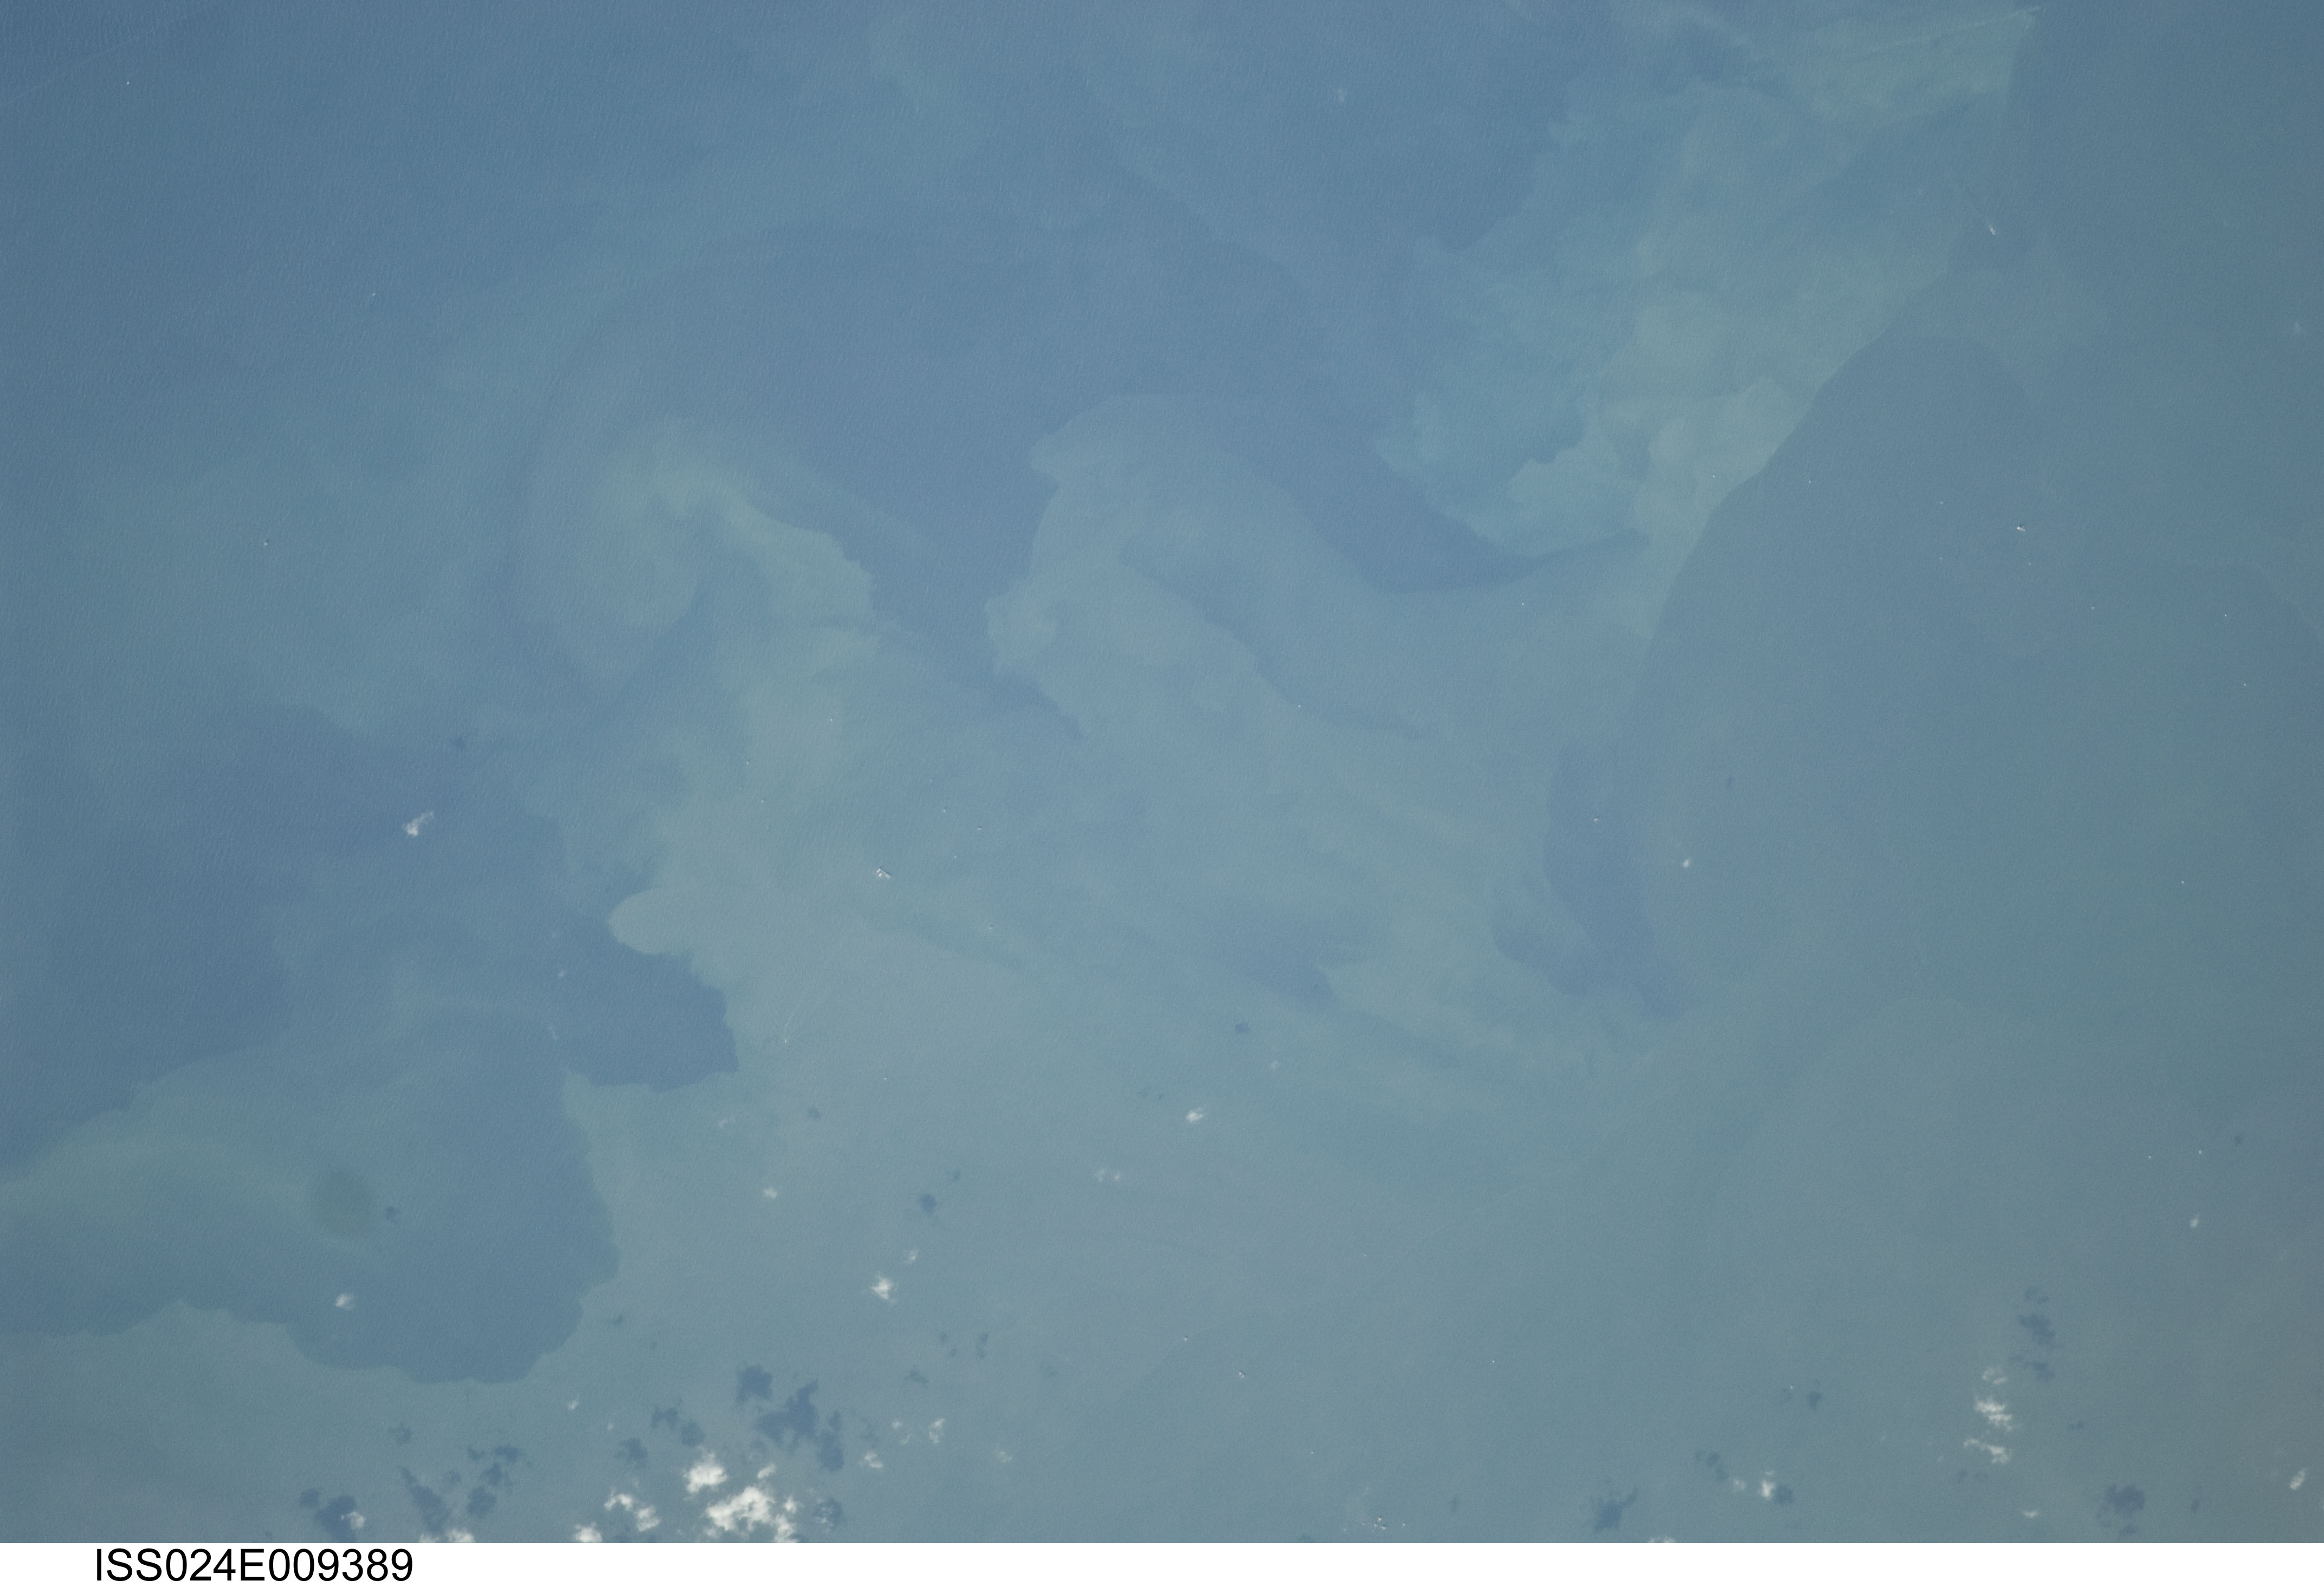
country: GULF OF MEXICO
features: SEA SURFACE, SEDIMENT PLUMES, OIL RIG PLATFORMS, WAVES, SHIP WAKES
